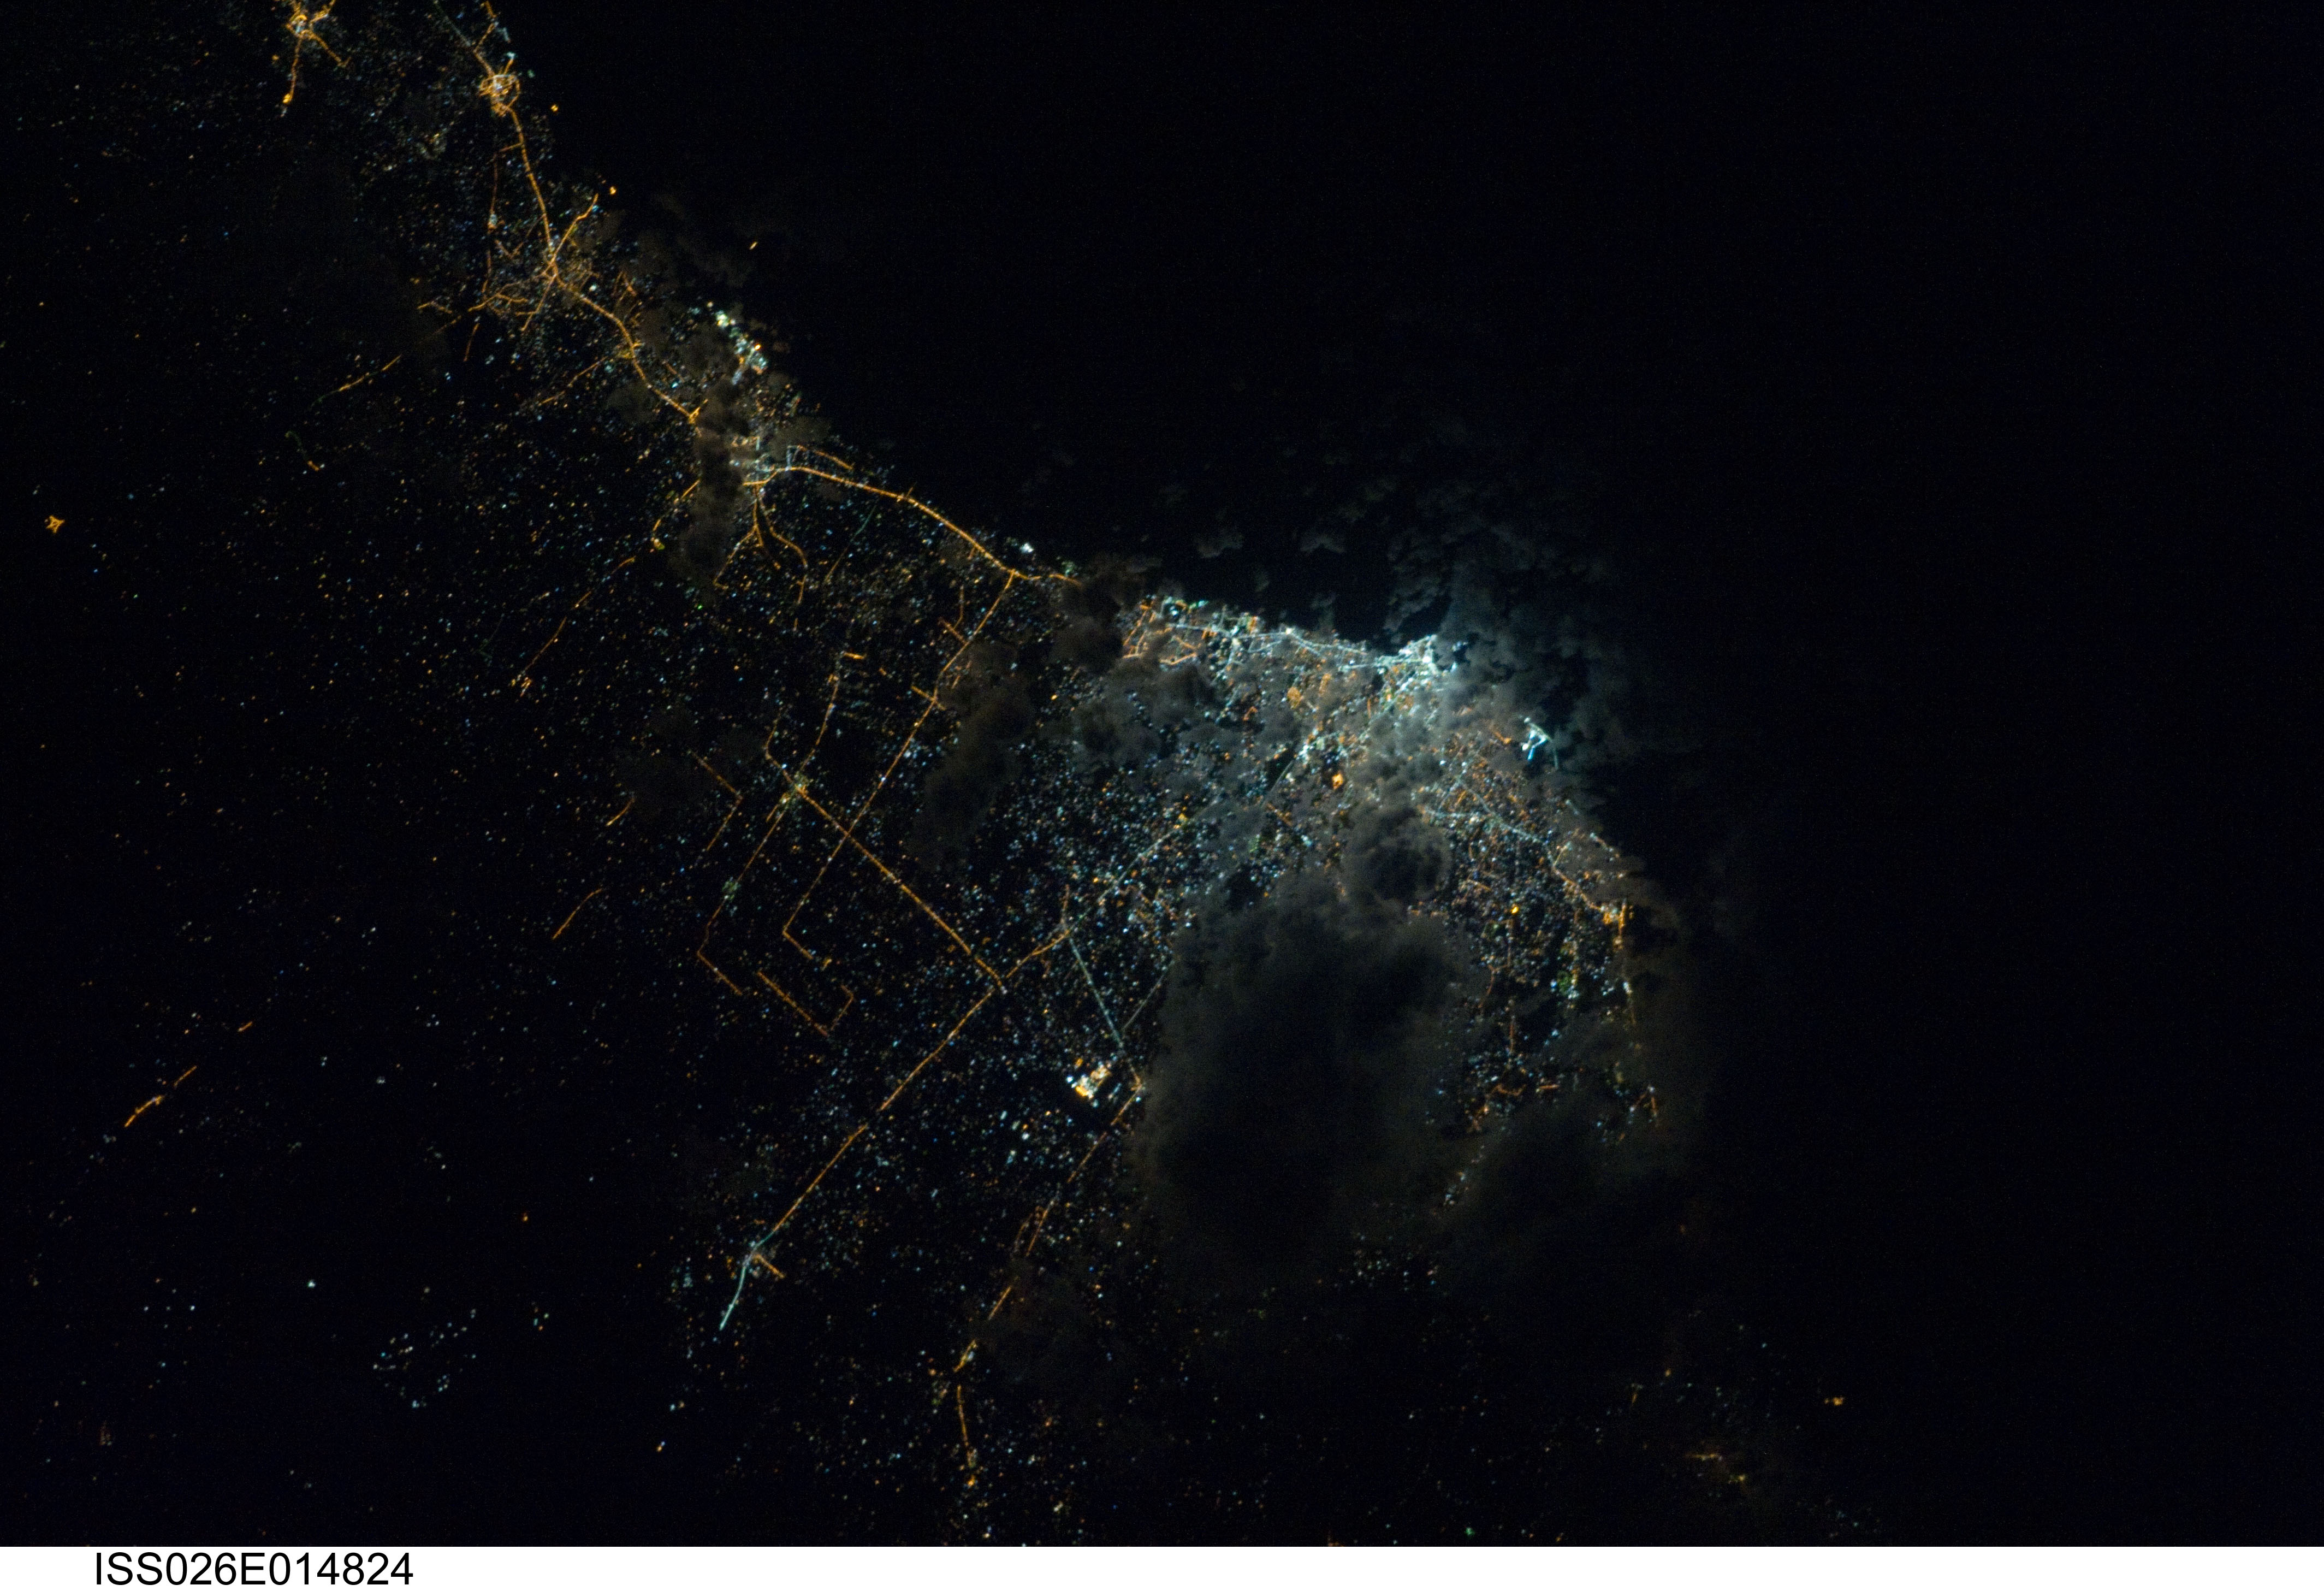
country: LIBYA
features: TRIPOLI AREA AT NIGHT
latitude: 32.8
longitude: 13.1
